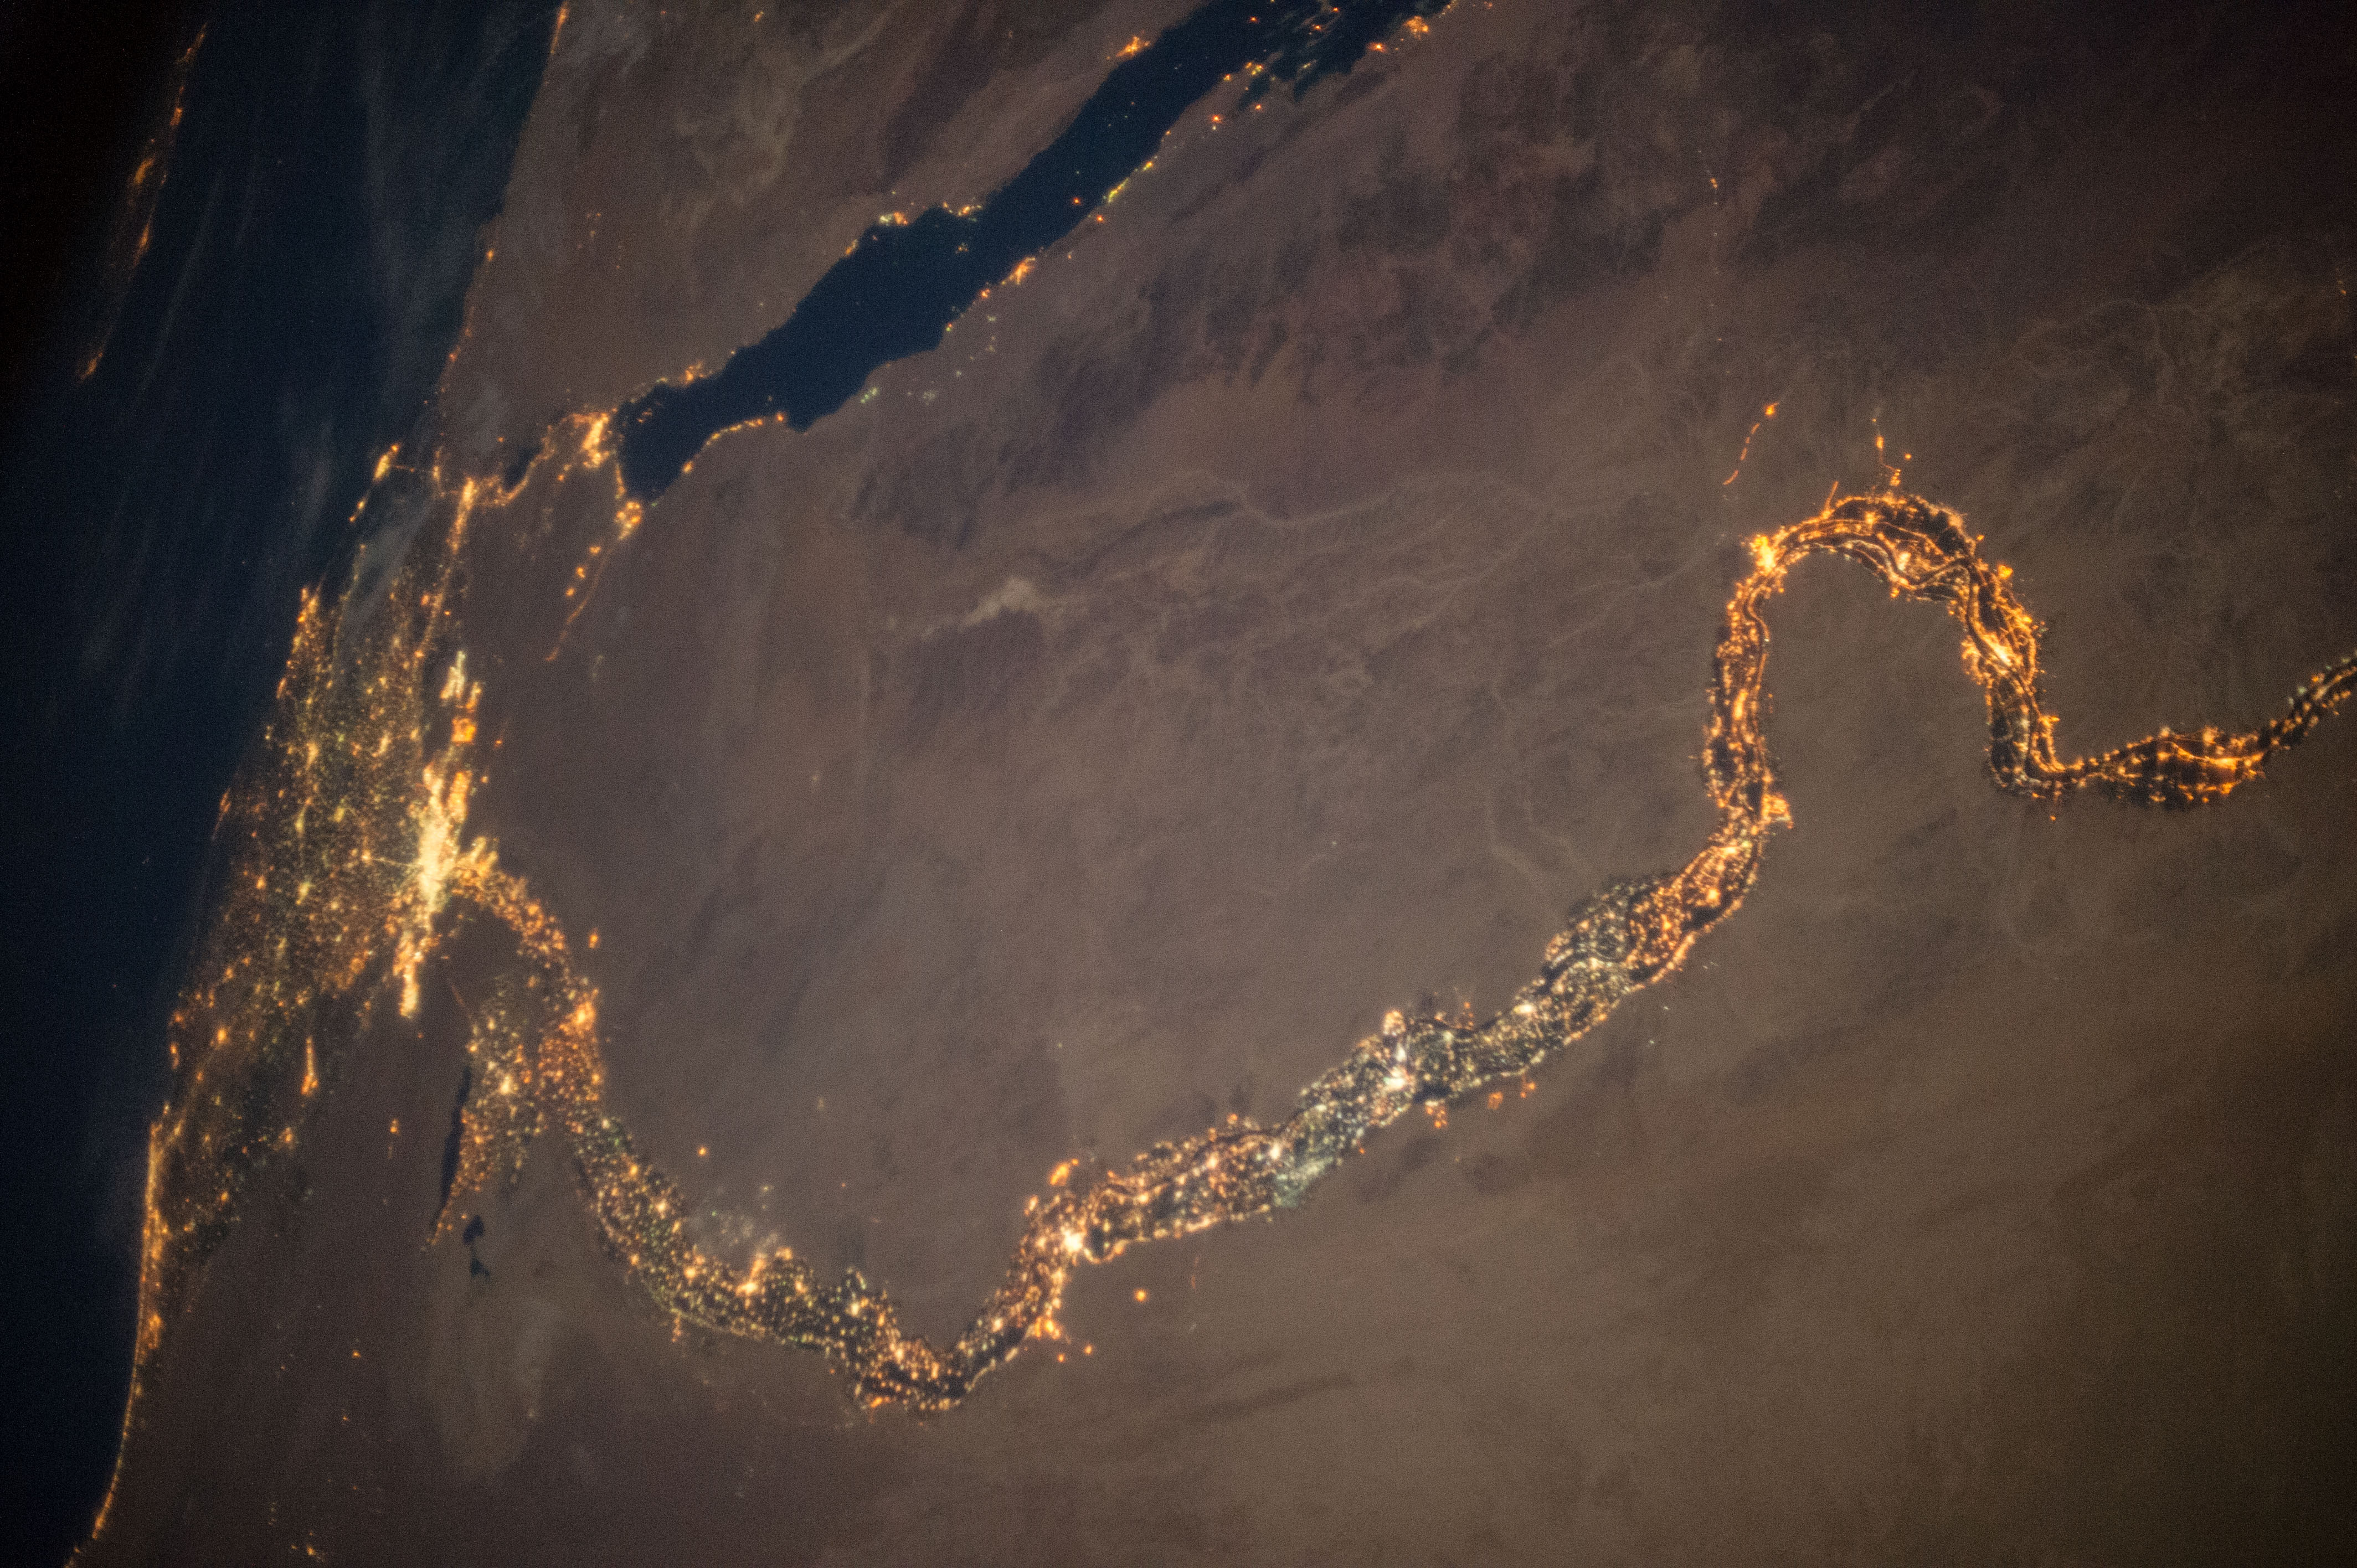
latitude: 29.7
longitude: 32.5
